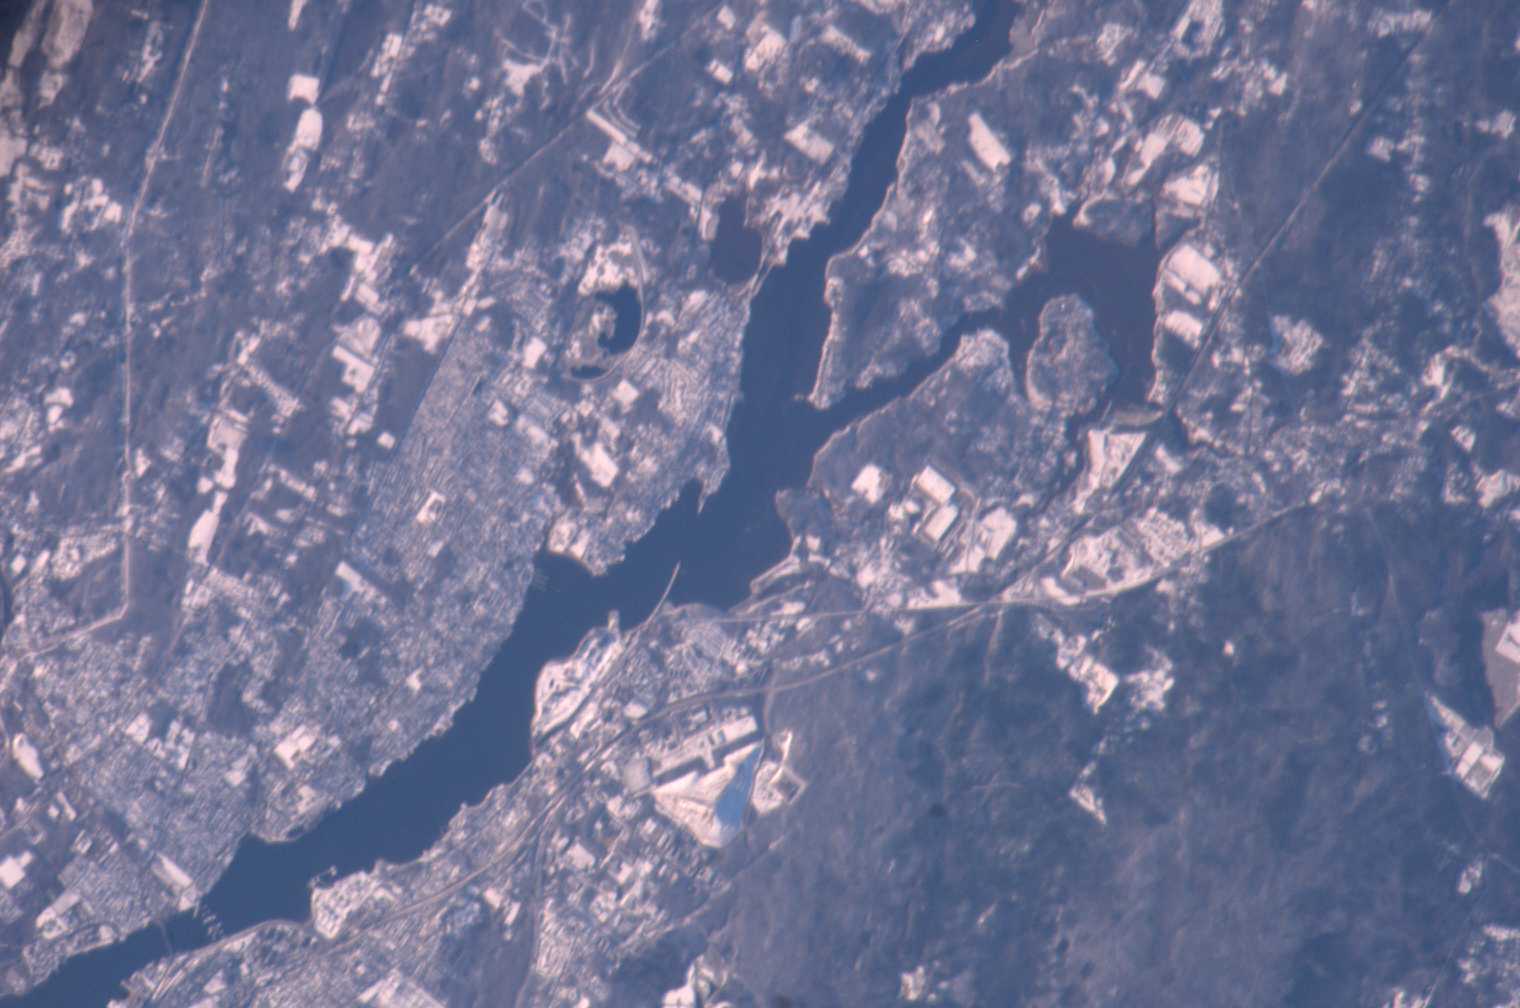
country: USA-MASSACHUSETTS
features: SOMERSET, ASSONET, TAUNTON R.
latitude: 41.8
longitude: -71.1
